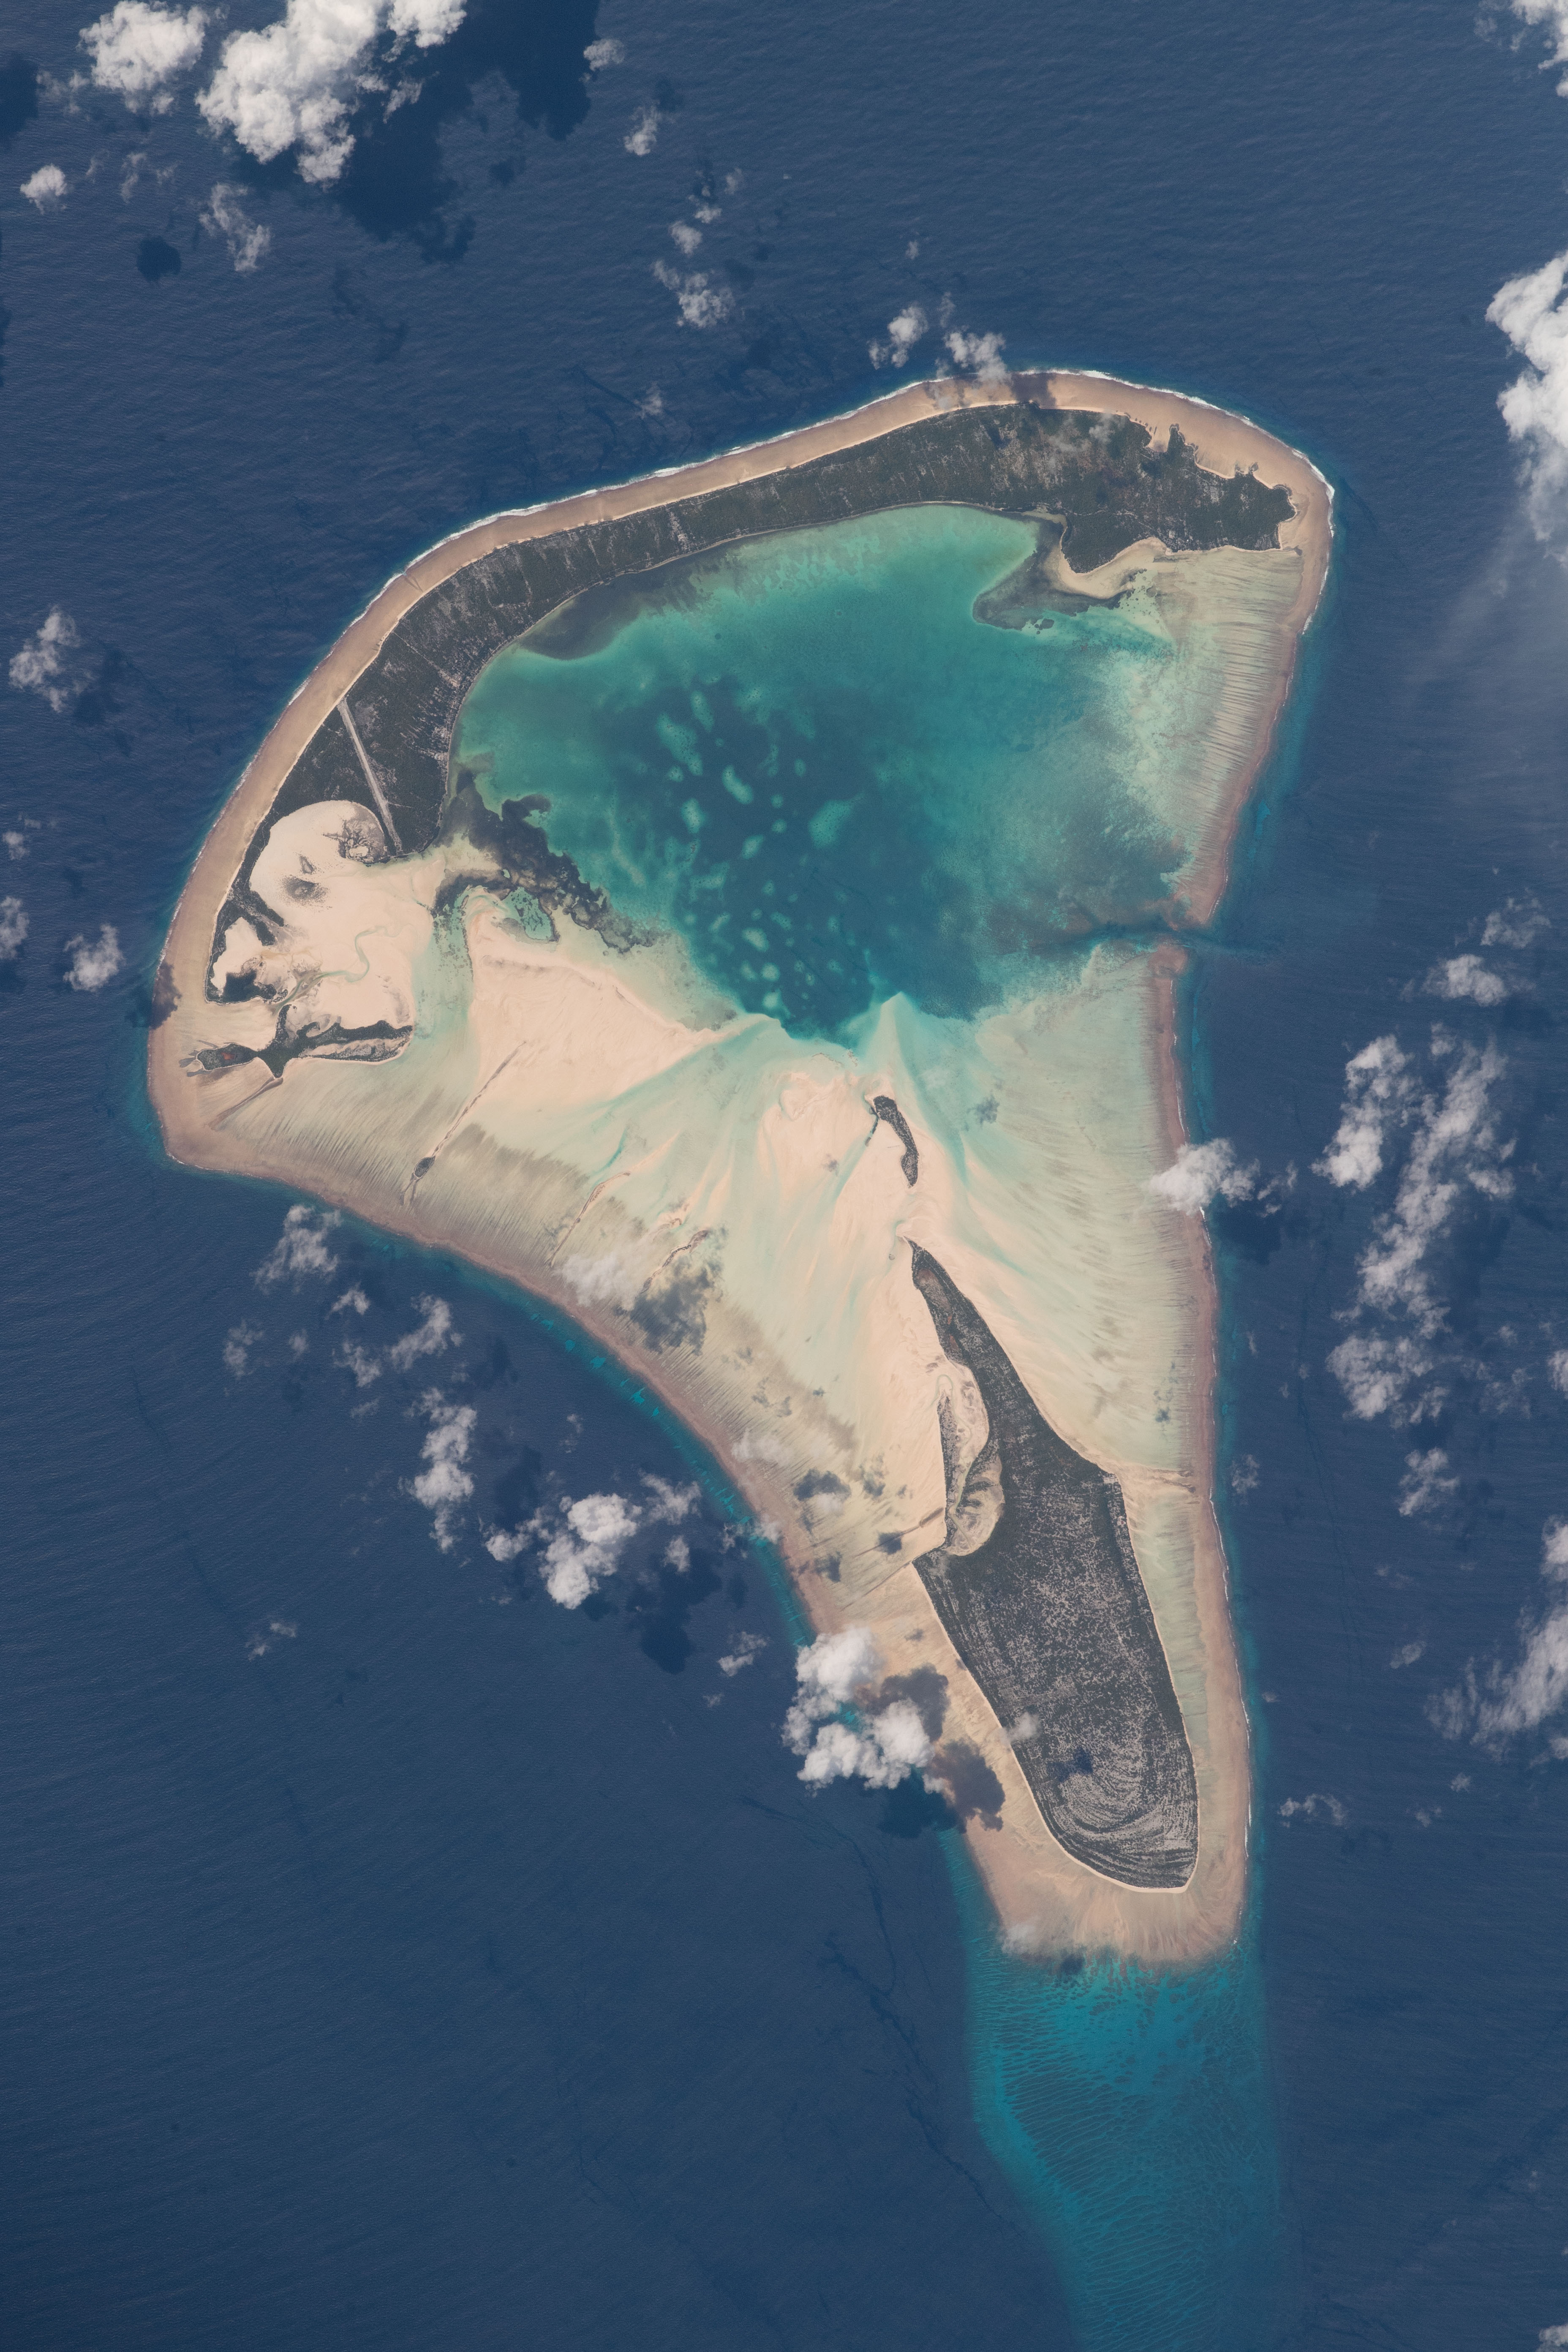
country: KIRIBATI
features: ARANUKA AIRPORT
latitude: 0.2
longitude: 173.6
